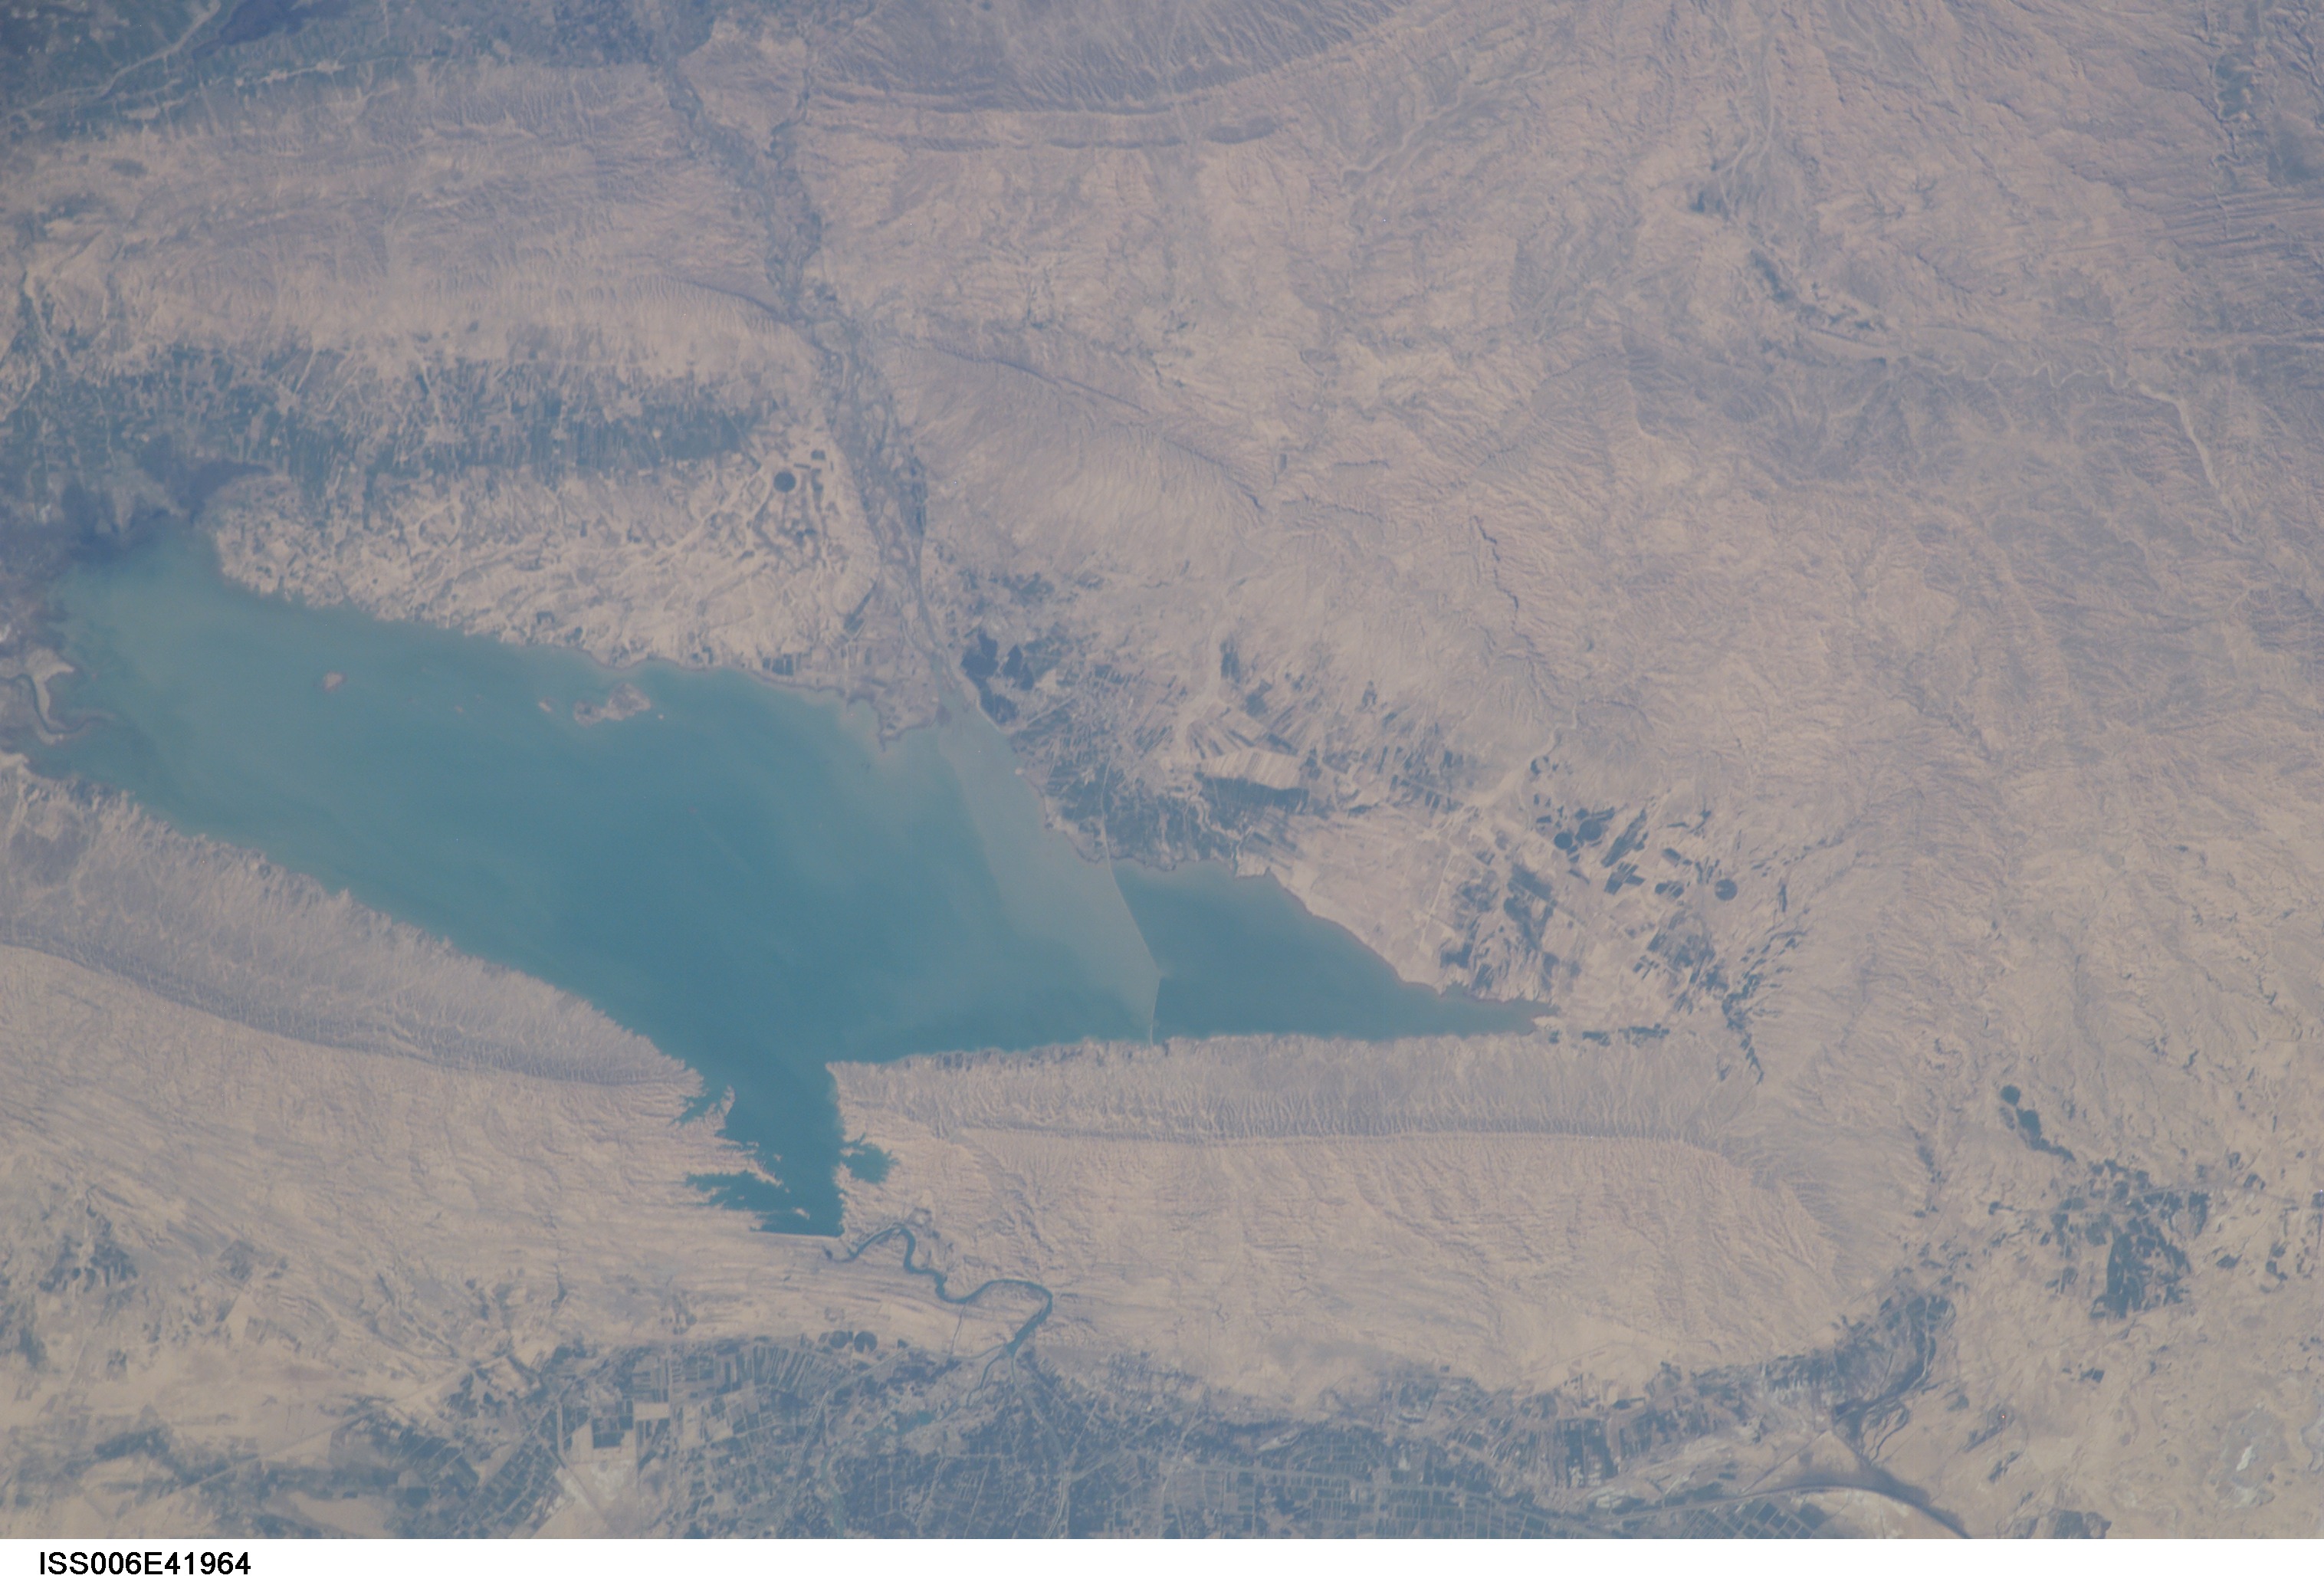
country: IRAQ
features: DIYALA RIVER, LAKE
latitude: 34.0
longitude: 45.0
